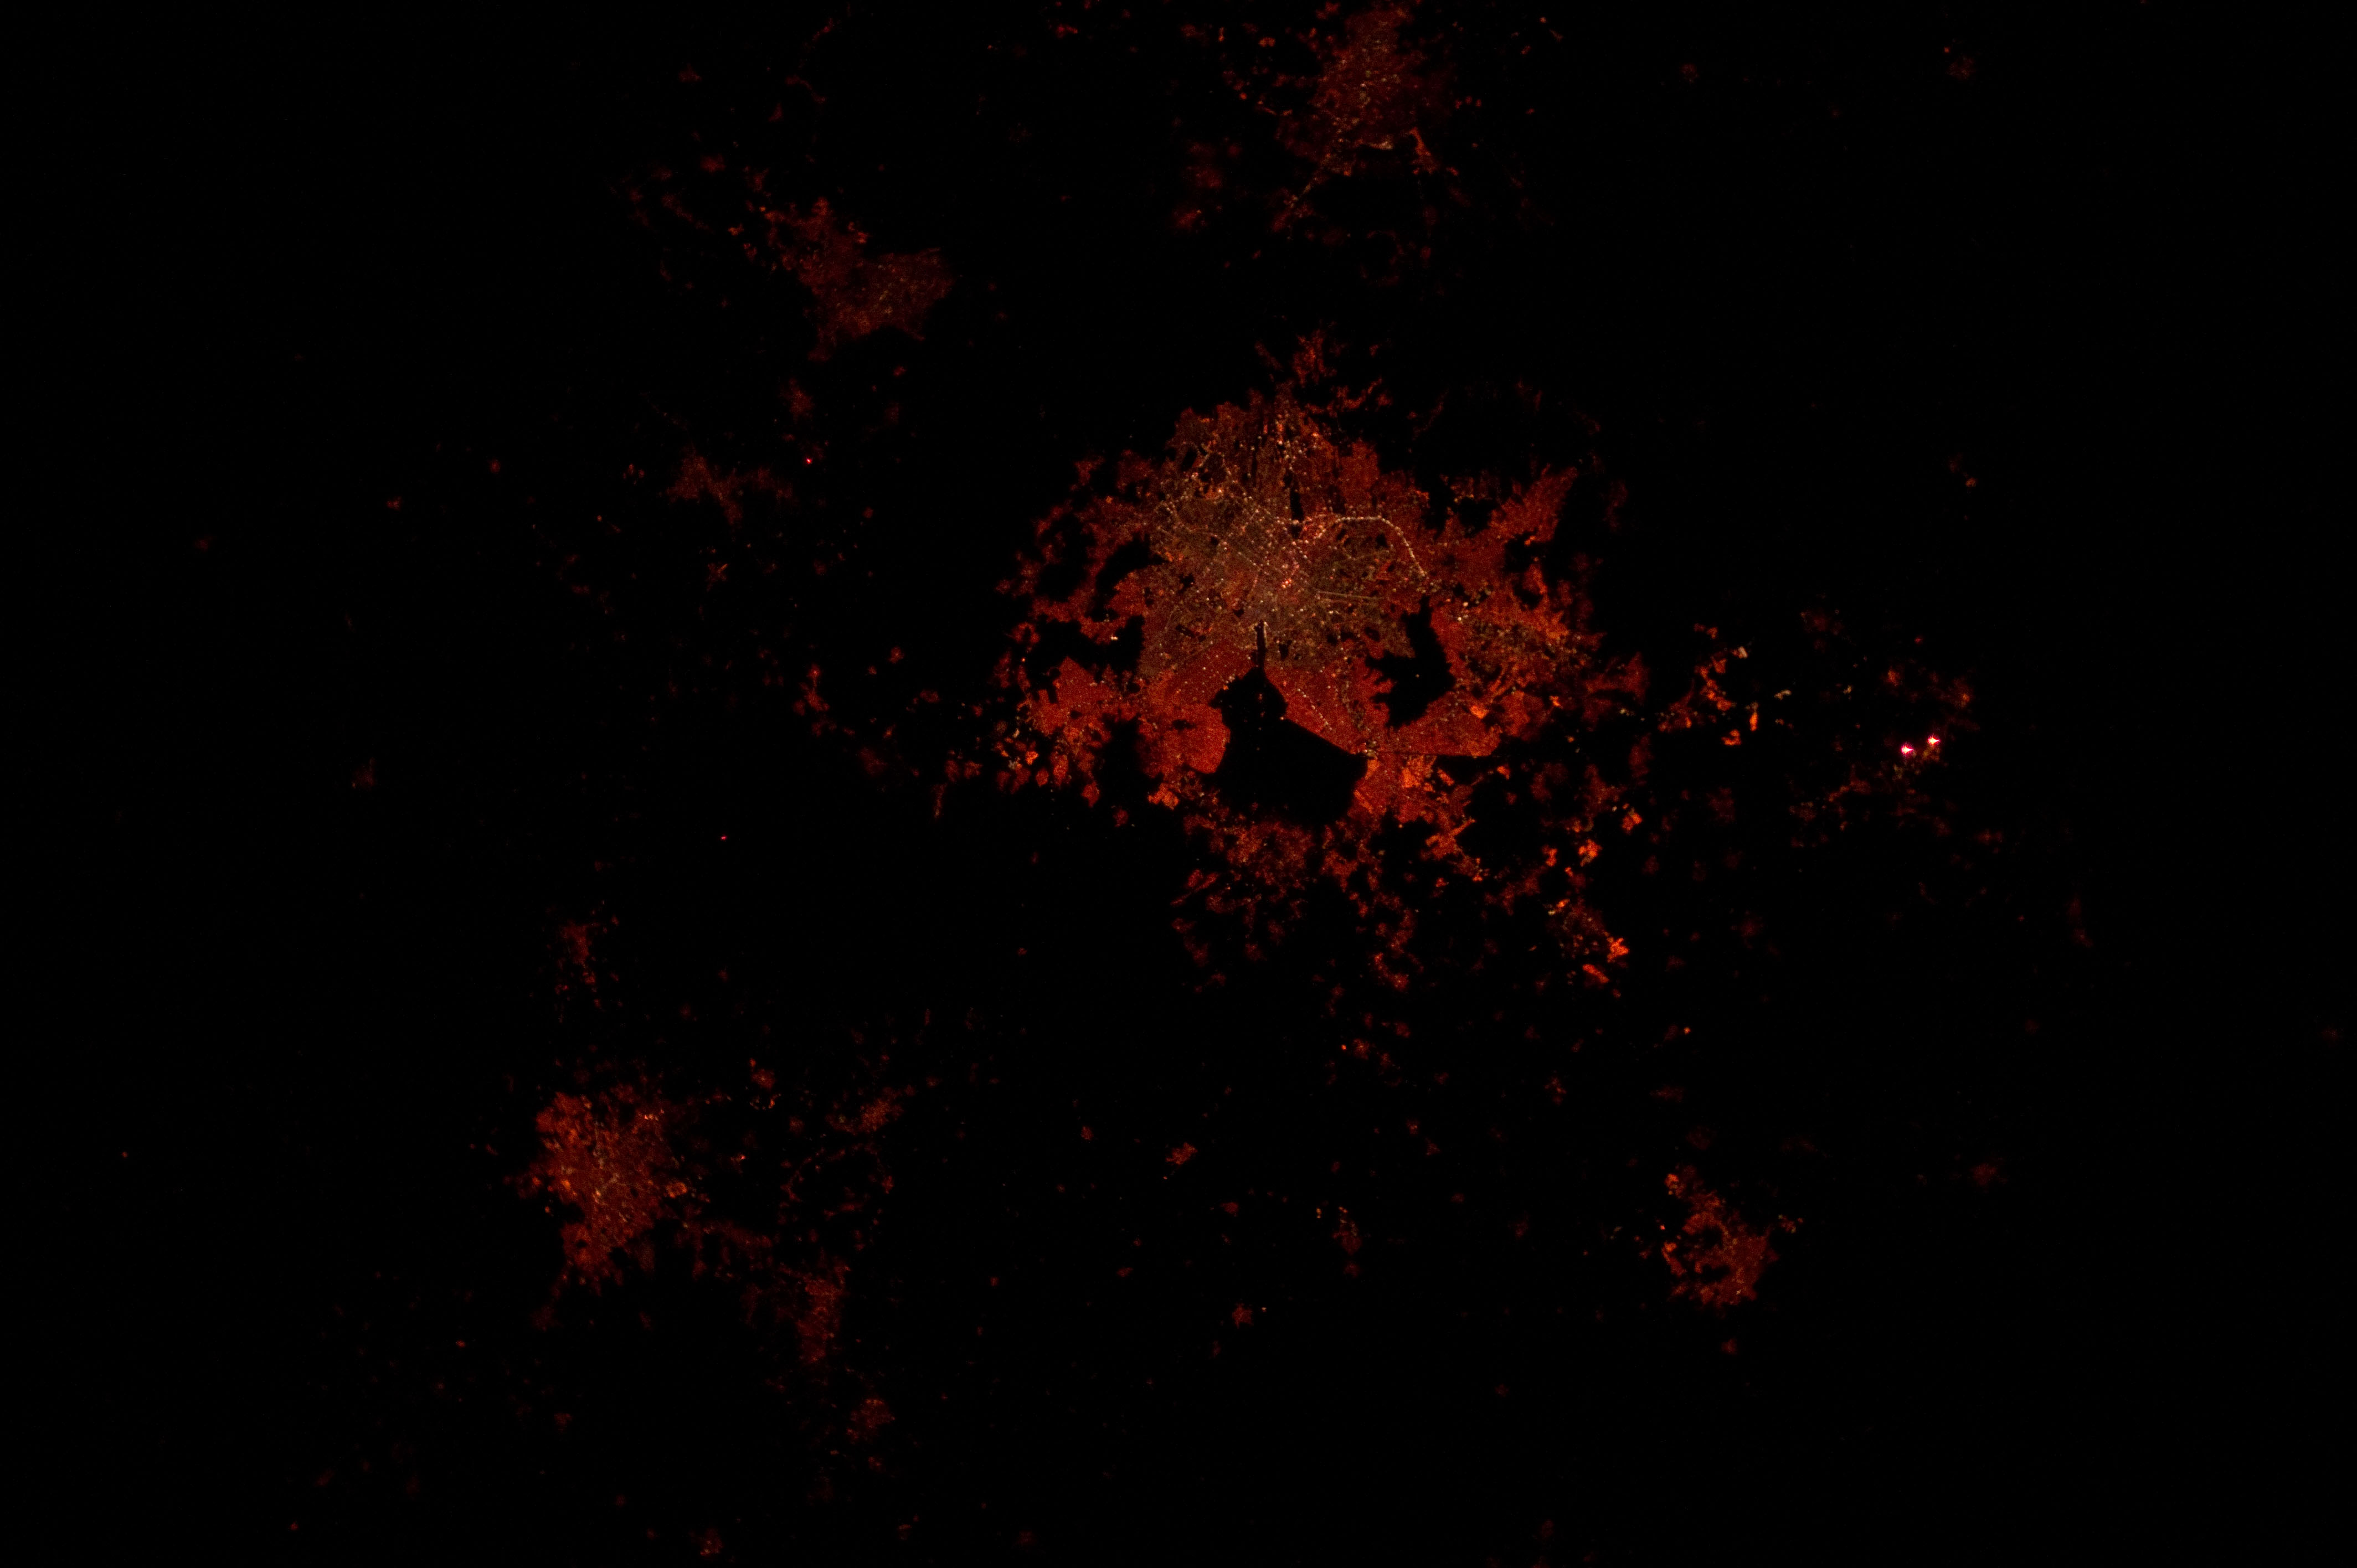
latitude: 20.8
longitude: -98.5
